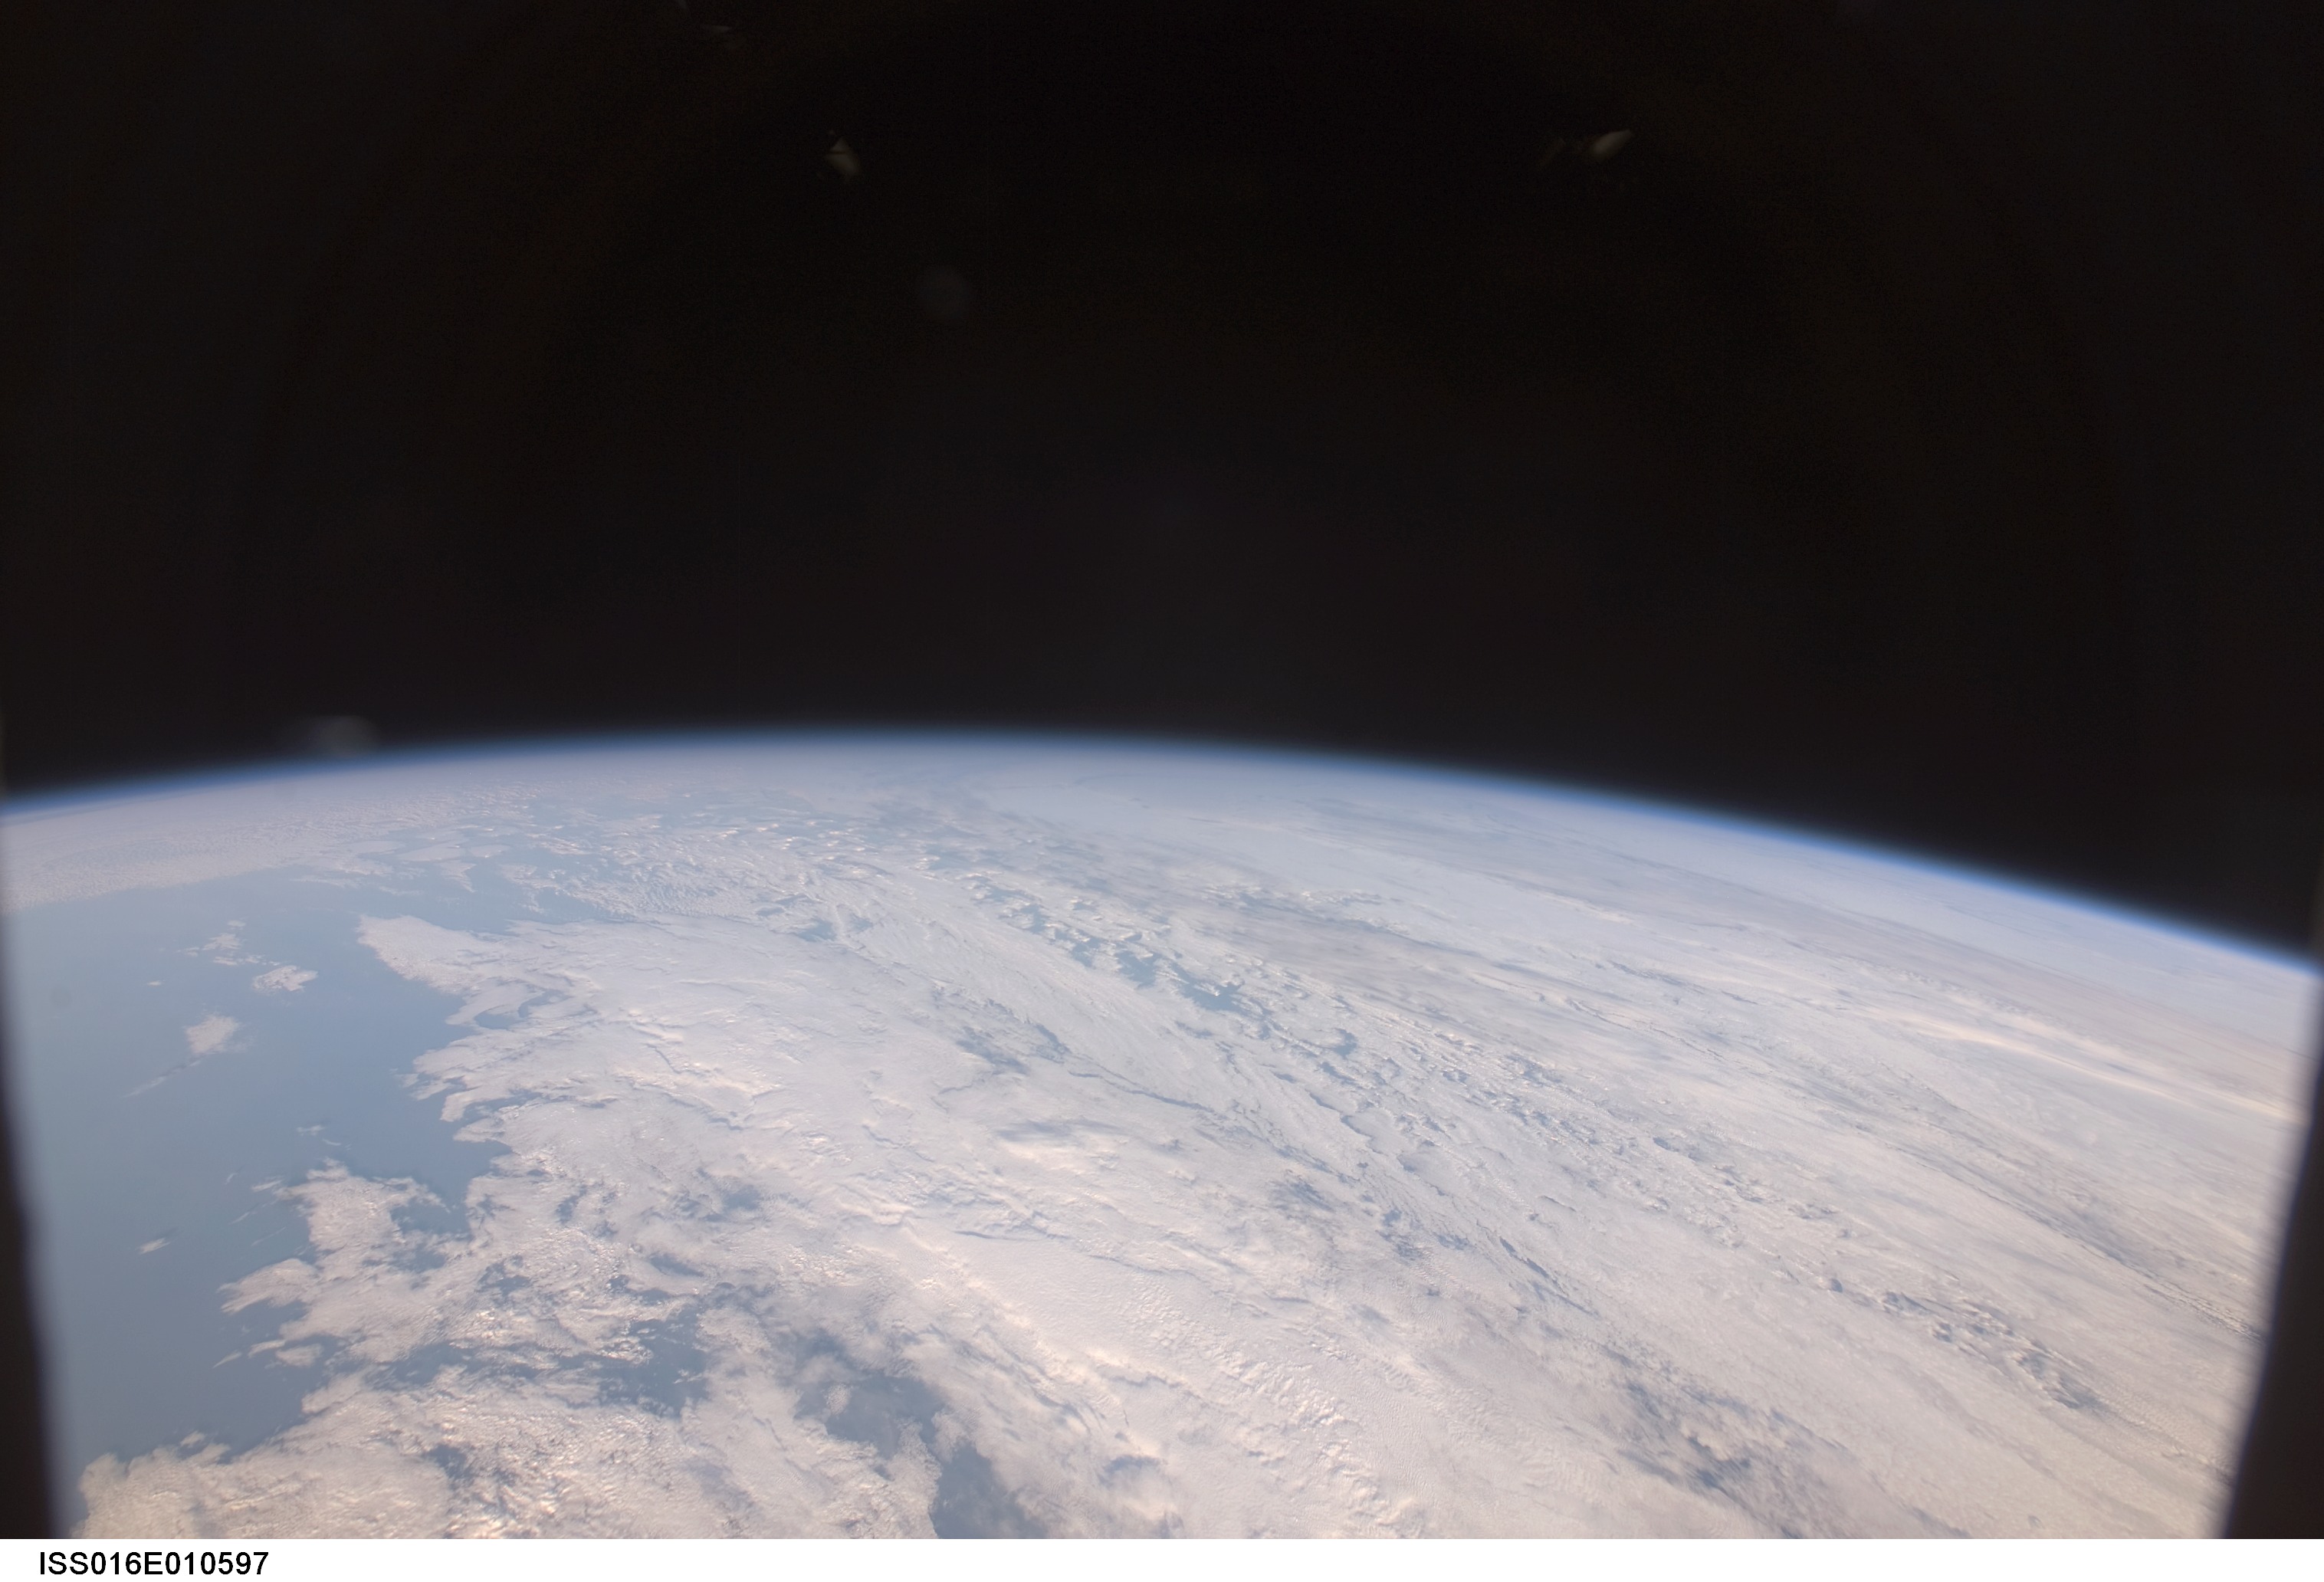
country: ATLANTIC OCEAN
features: PAN-LOW CLOUD FORMATIONS
